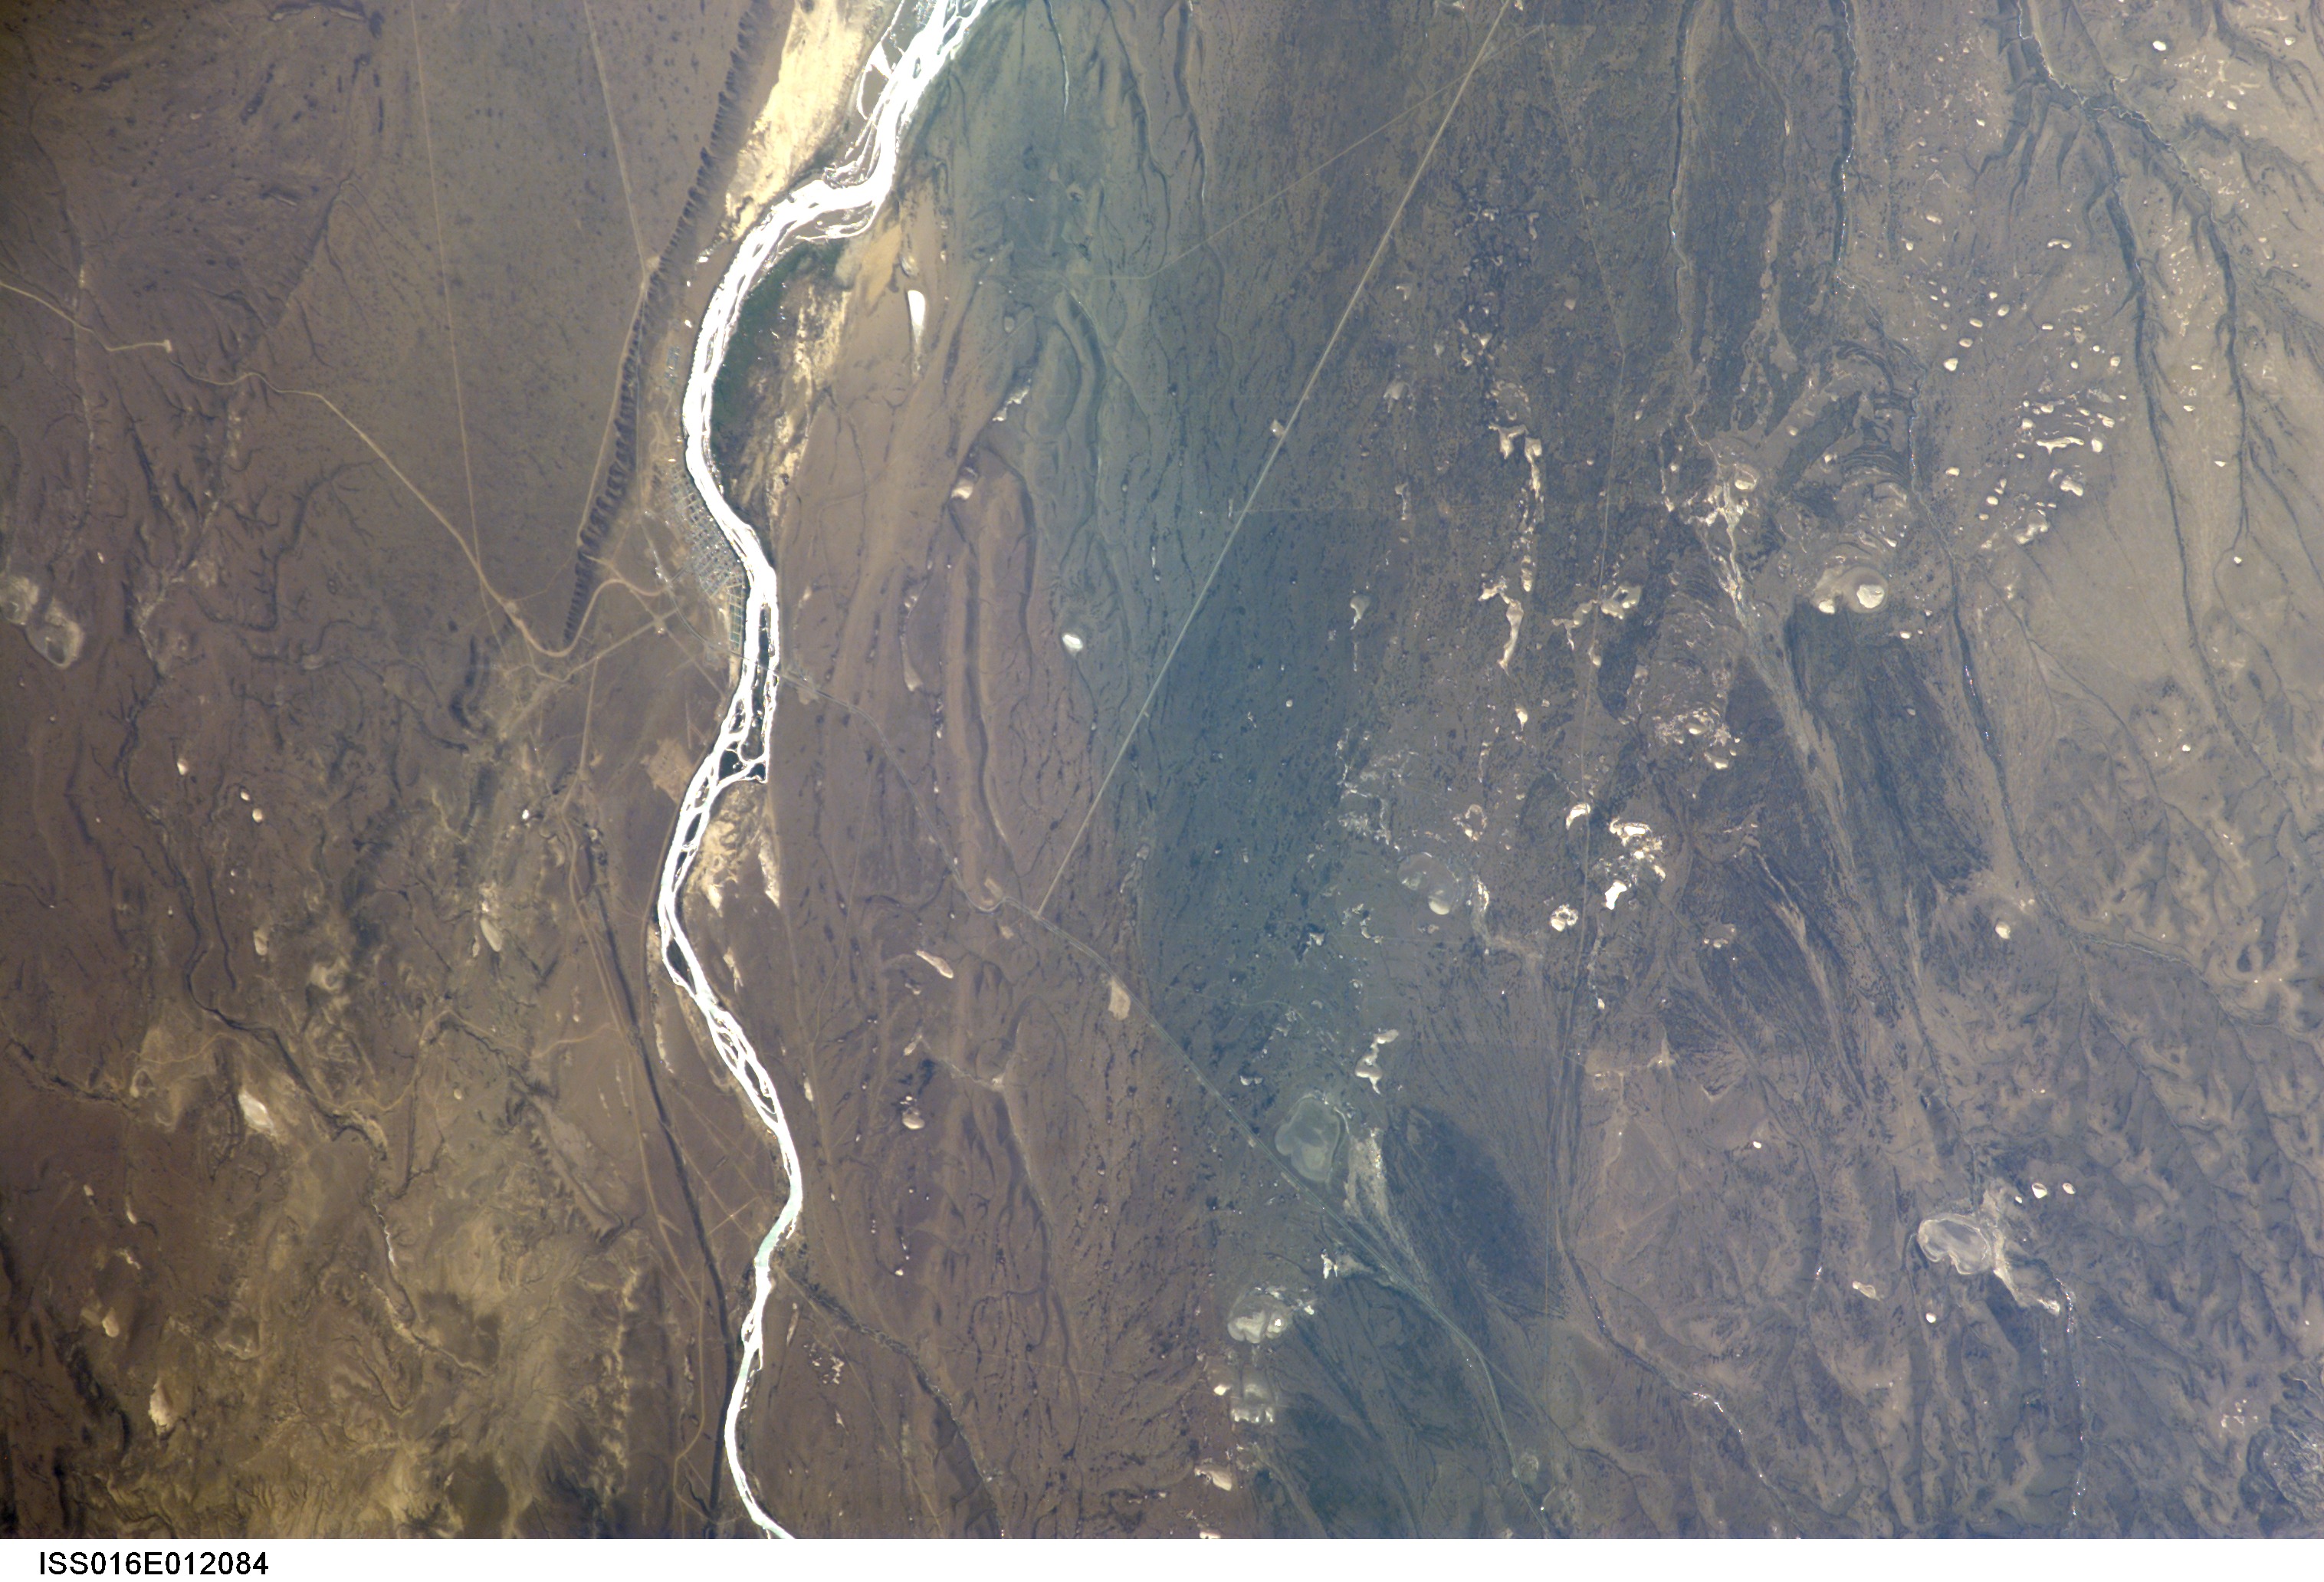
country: ARGENTINA
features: ROADS,COMANDANTE LUIS PIEDRABUENA,SANTA CRUZ RIVER
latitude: -50.1
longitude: -68.9
